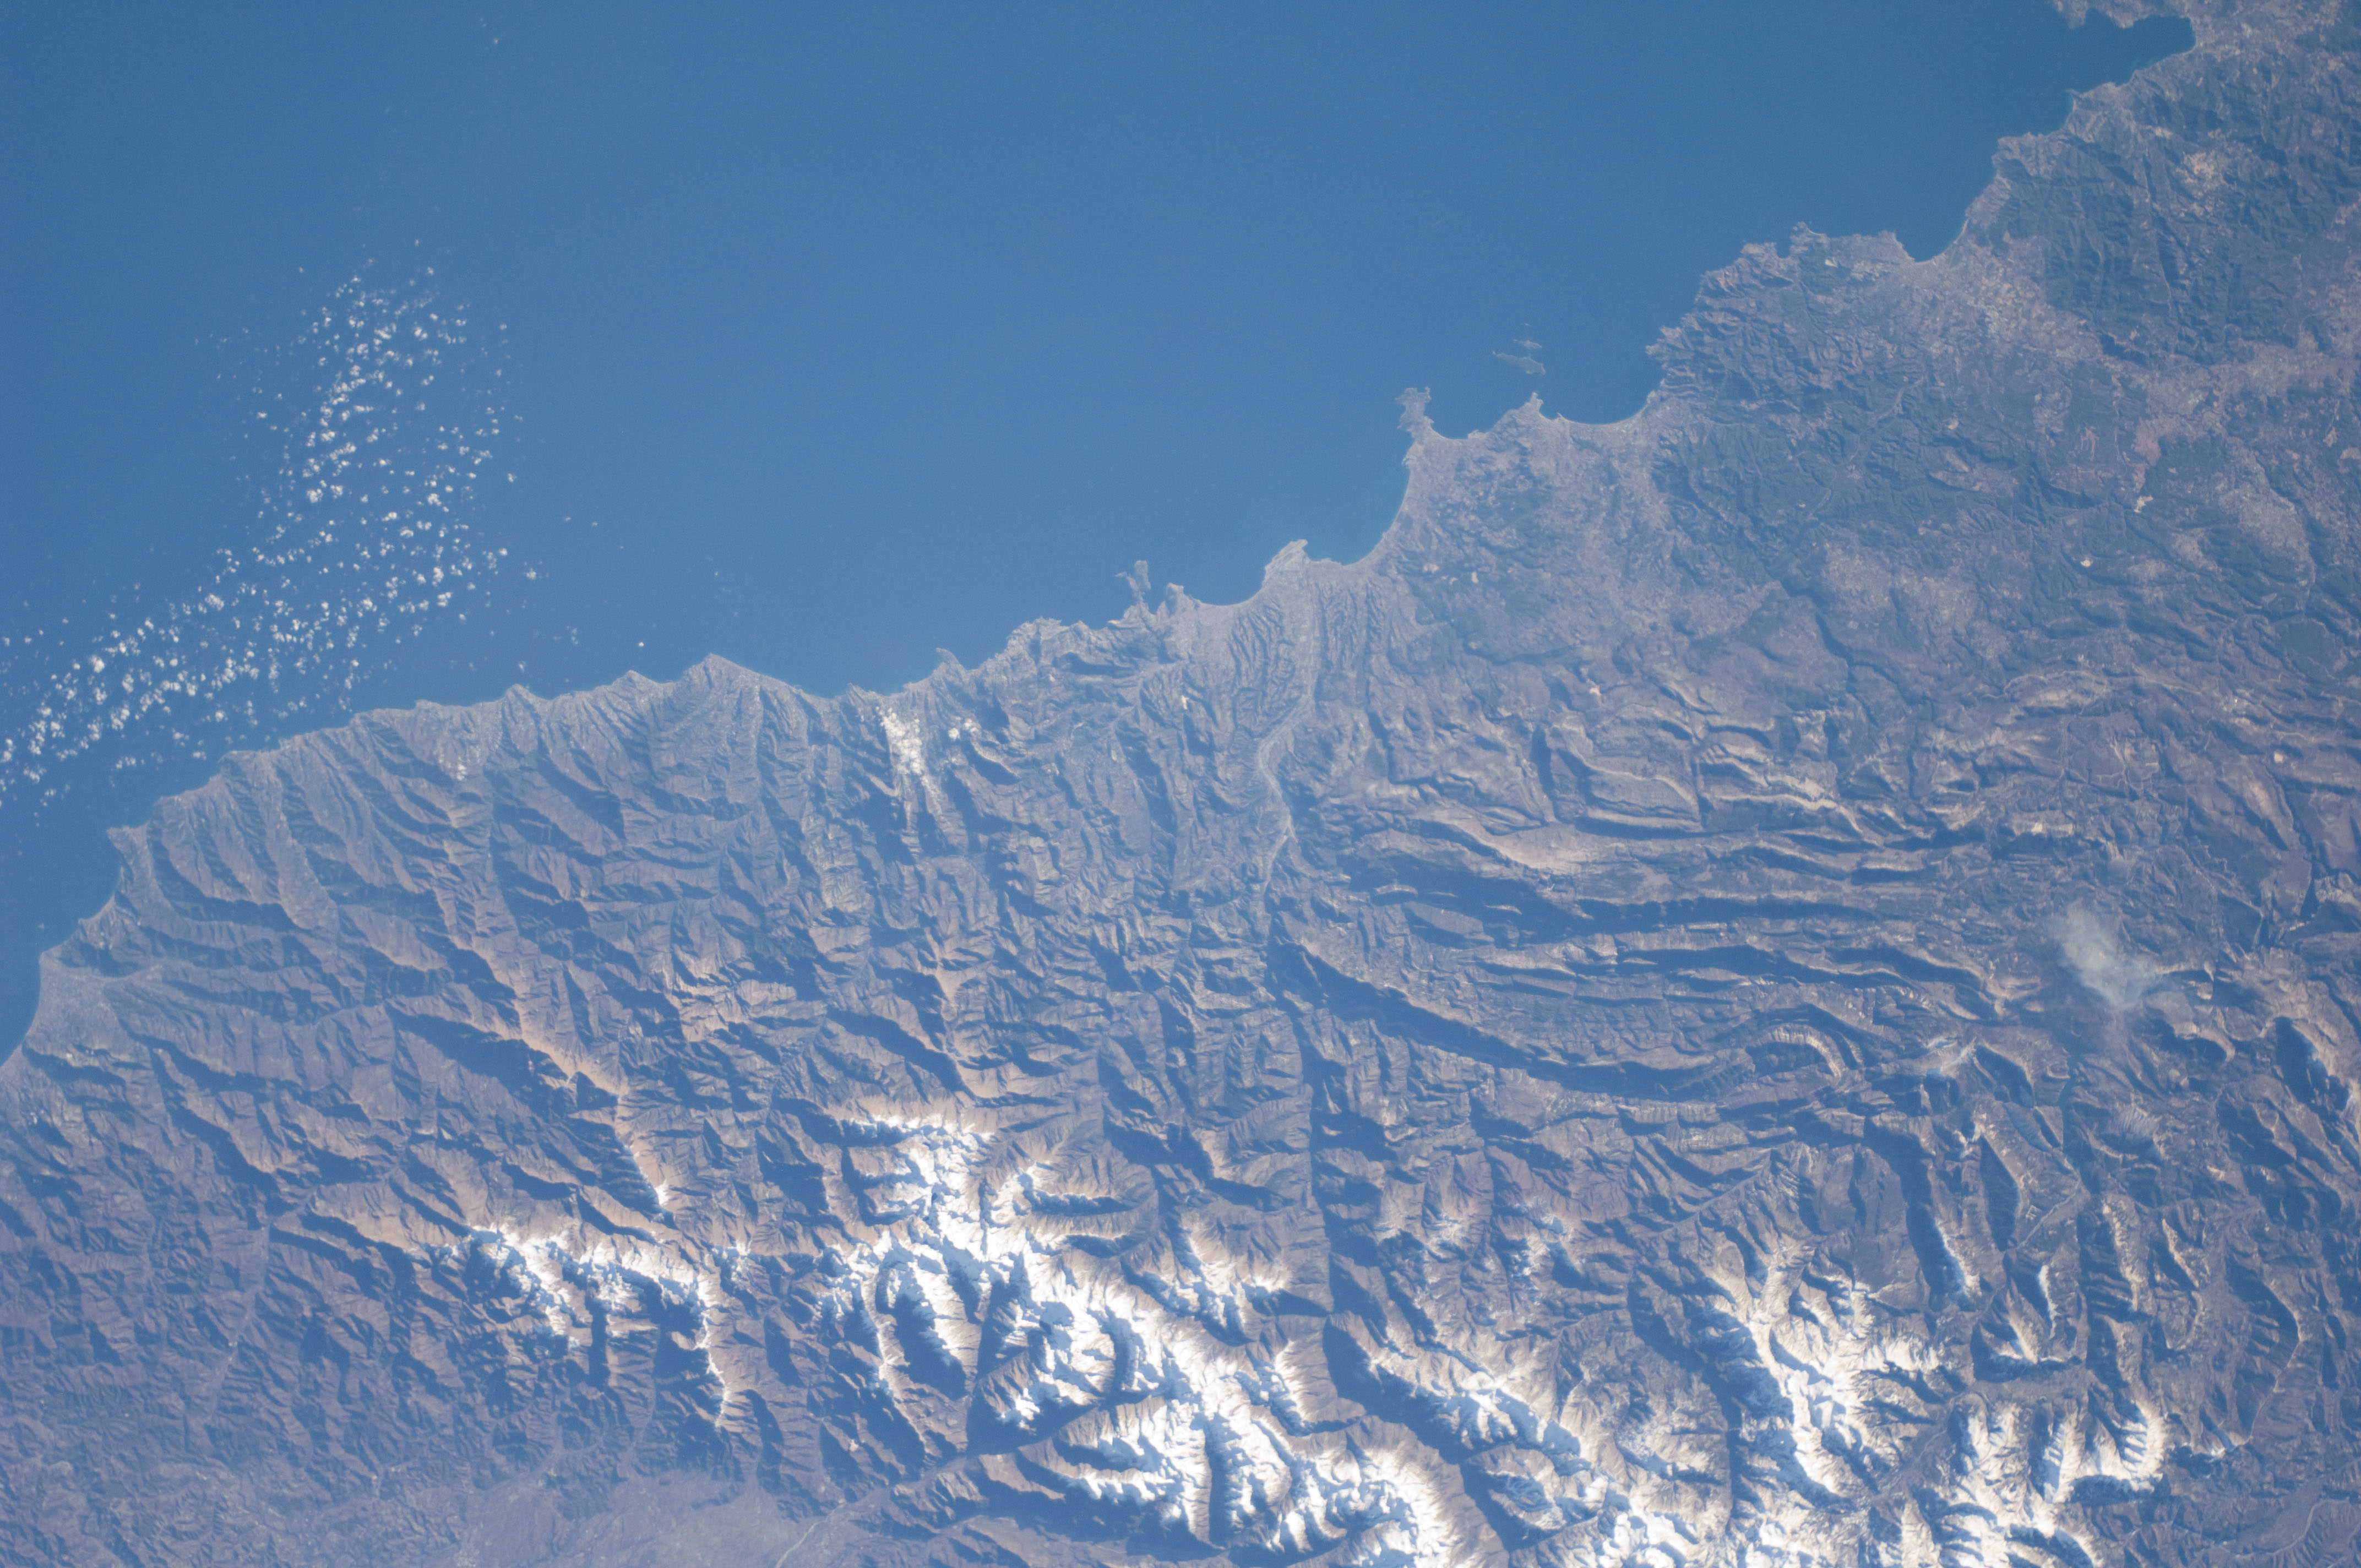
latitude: 43.5
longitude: 7.0
